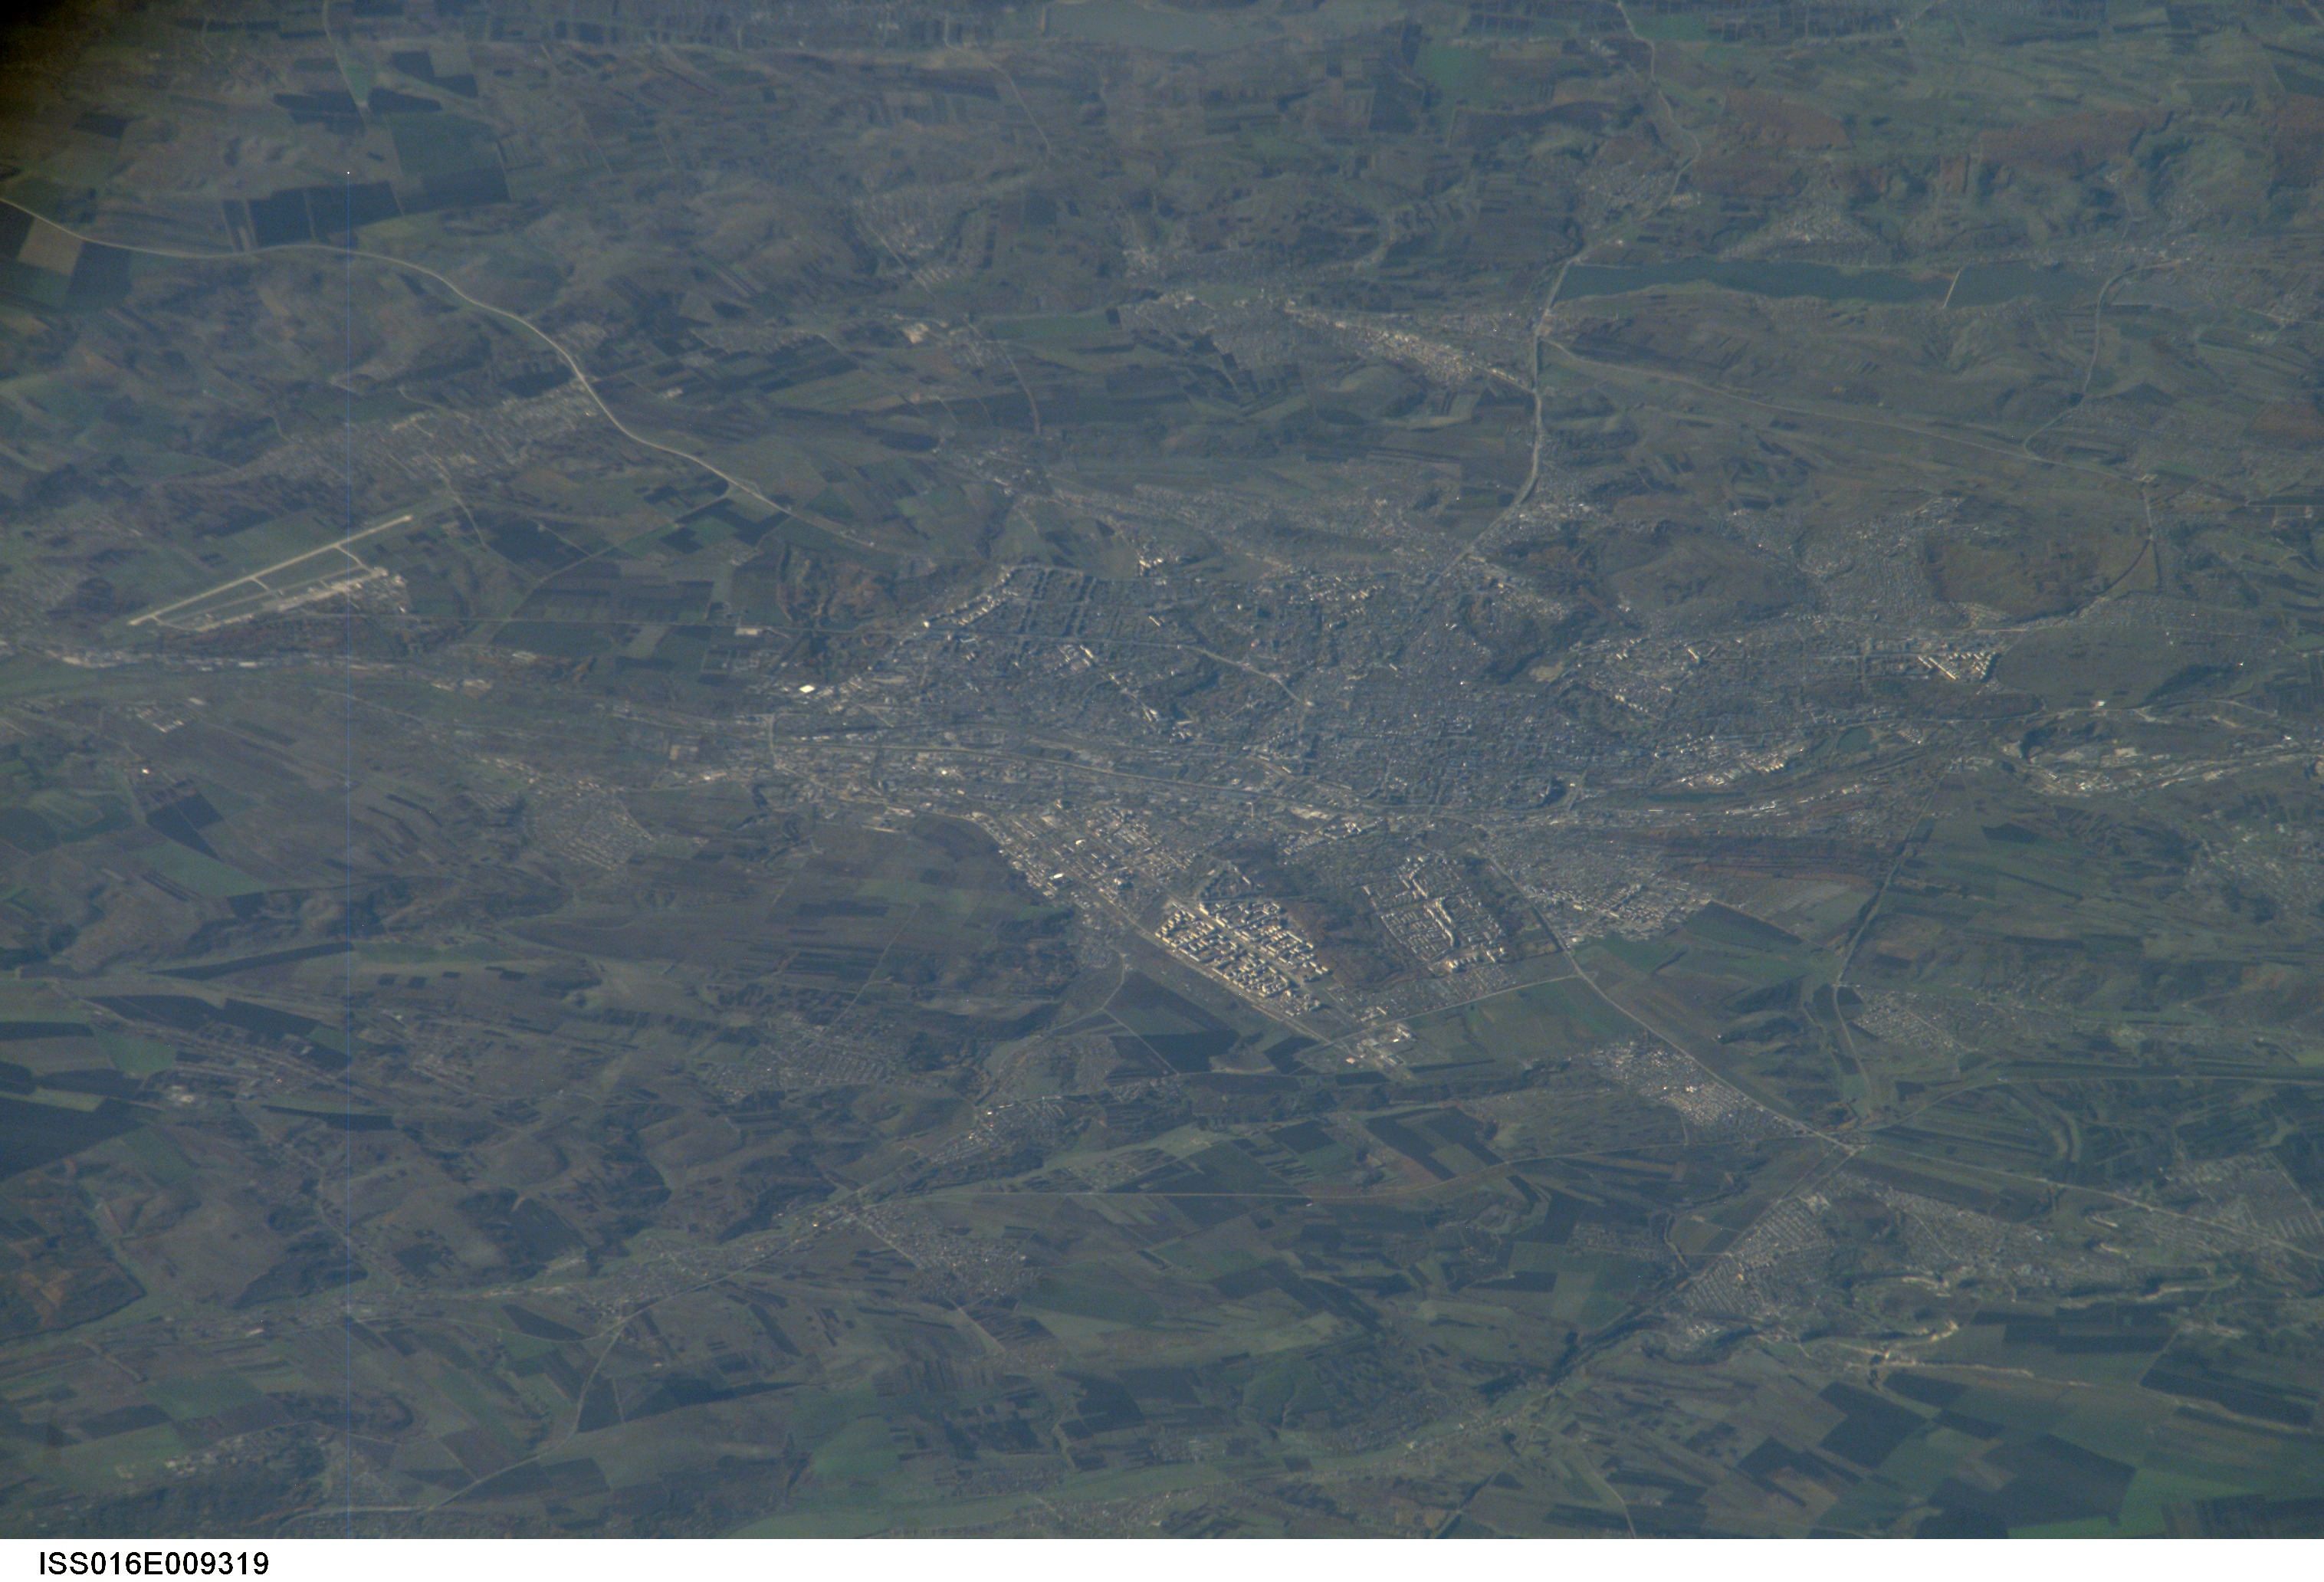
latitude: 47.0
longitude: 28.9
